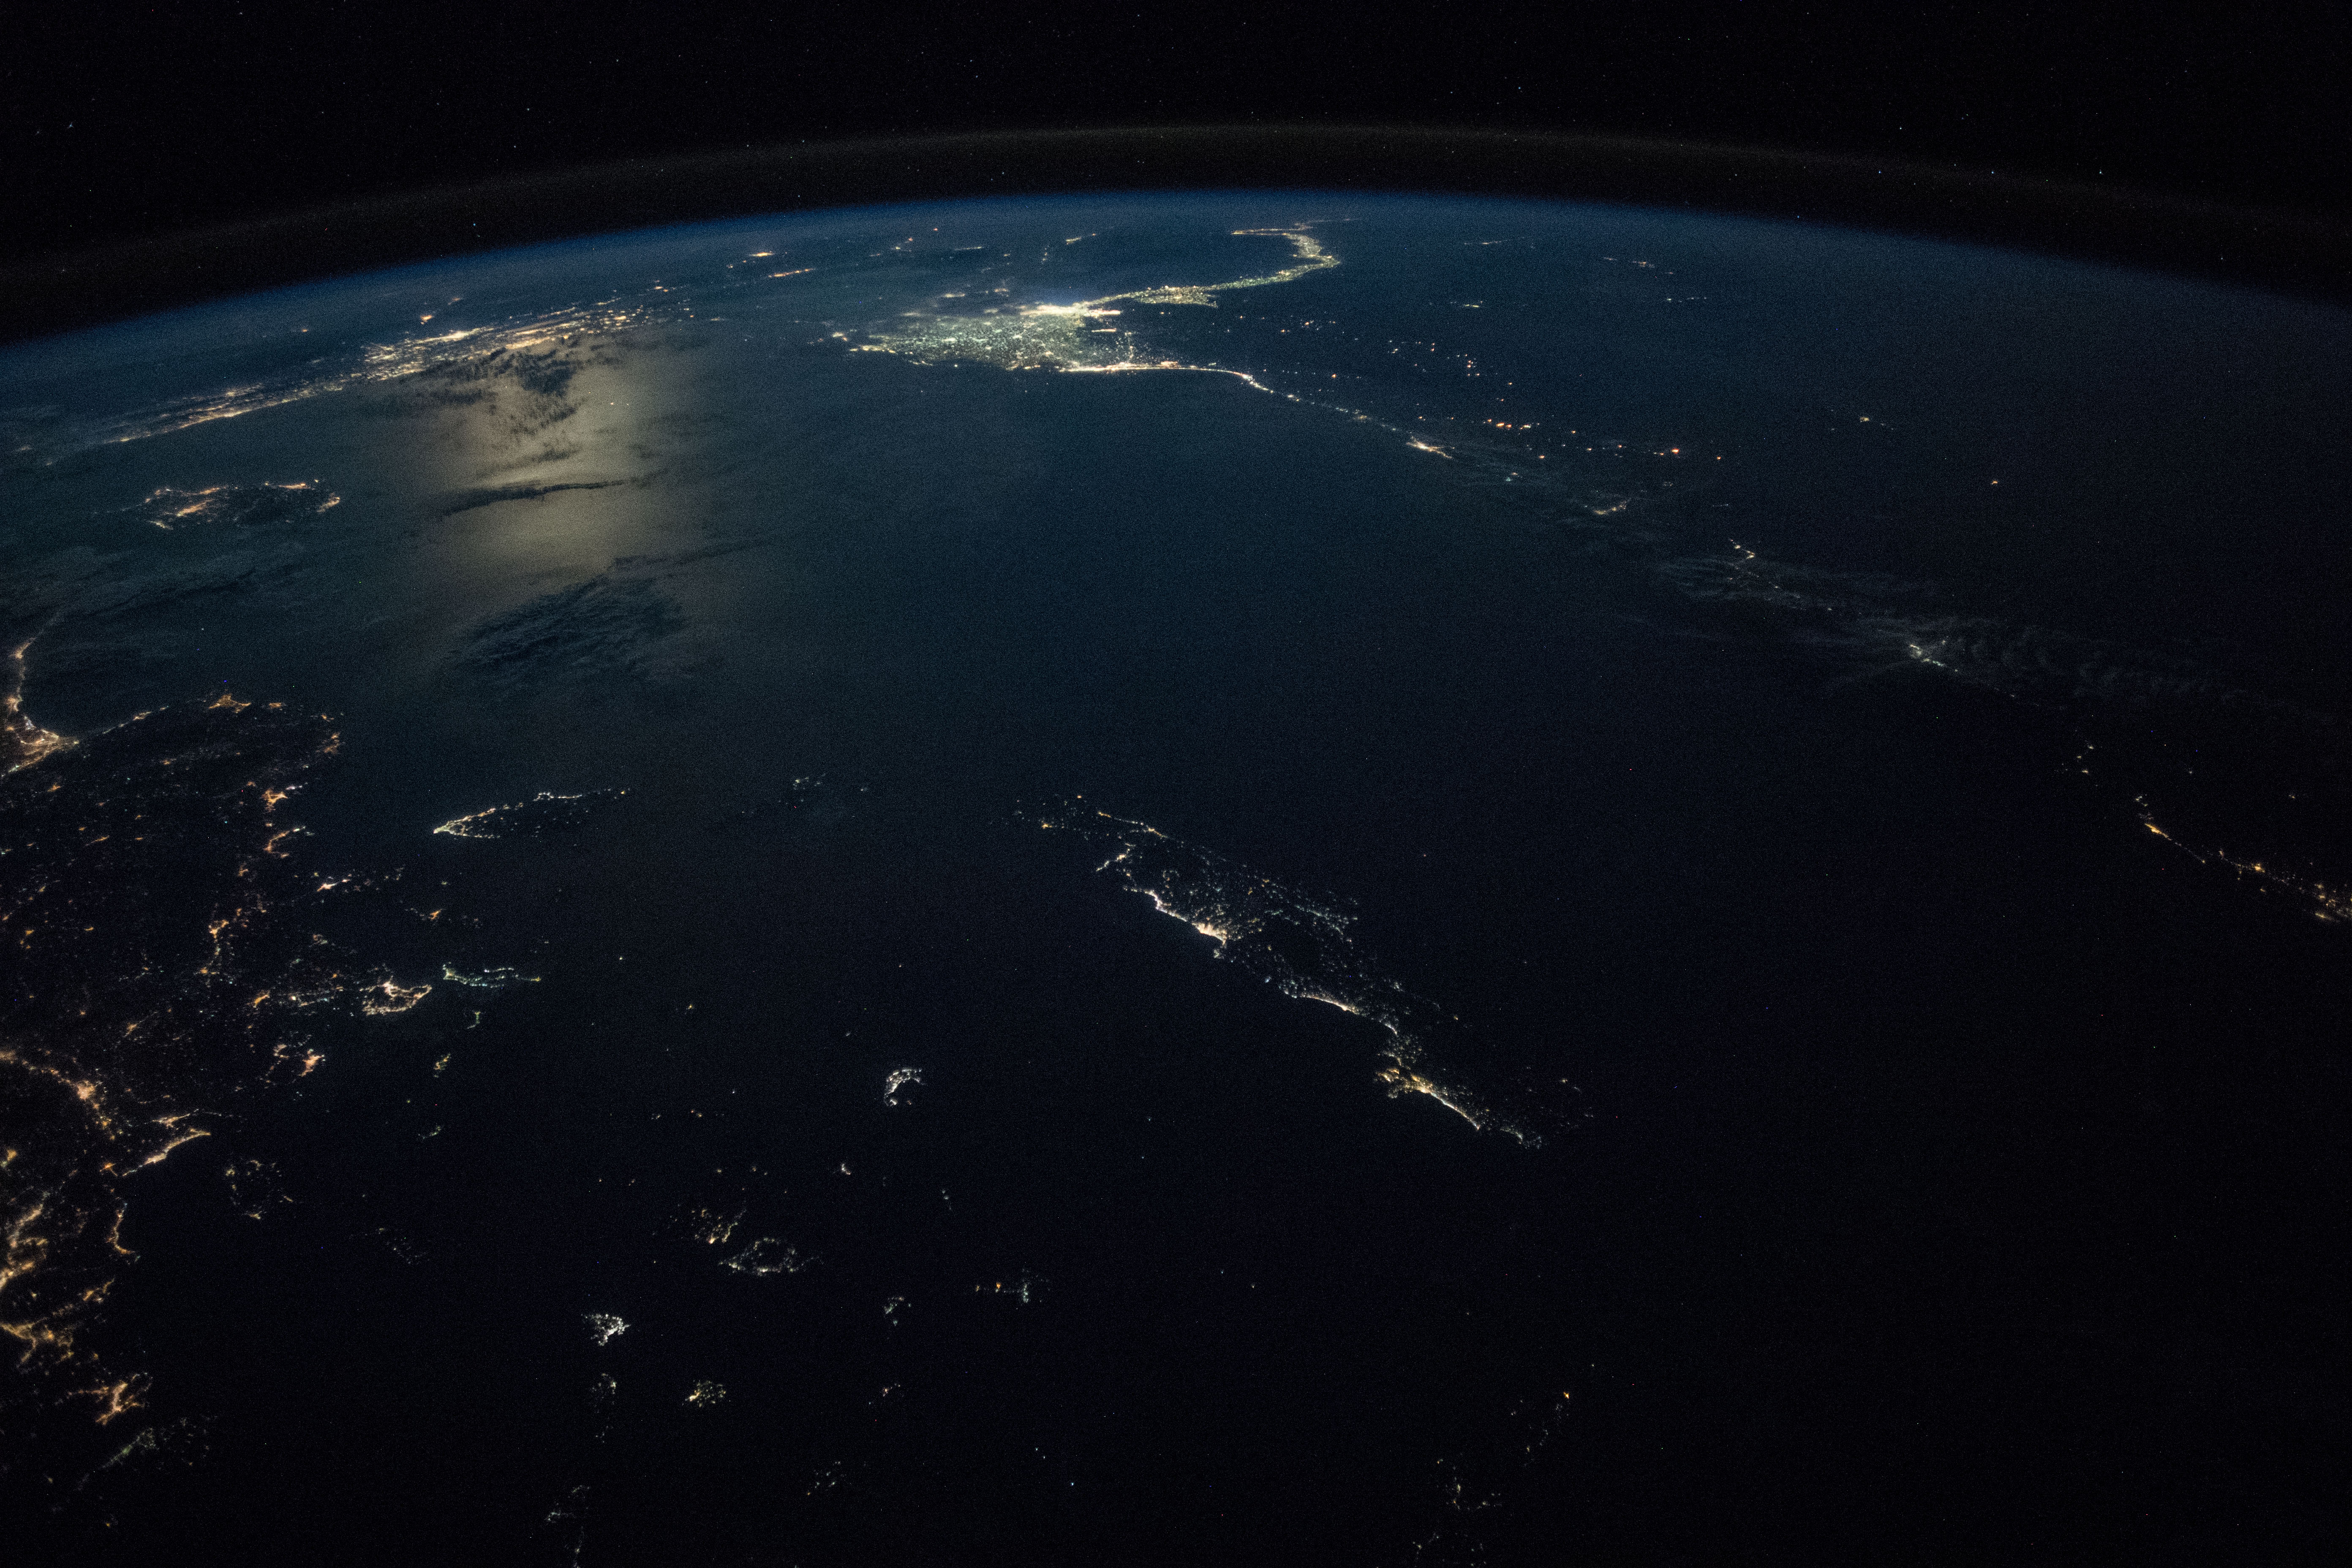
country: GREECE
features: CRETE ISLAND, KOS ISLAND, RHODES ISLAND, RHODES BASIN, STRABO TRENCH, PLINY TRENCH, KARPATHOS ISLAND, EGEO ISLANDS, AEGEAN SEA, CYPRUS, NIGHT, EARTH LIMB
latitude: 34.9
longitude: 25.9
